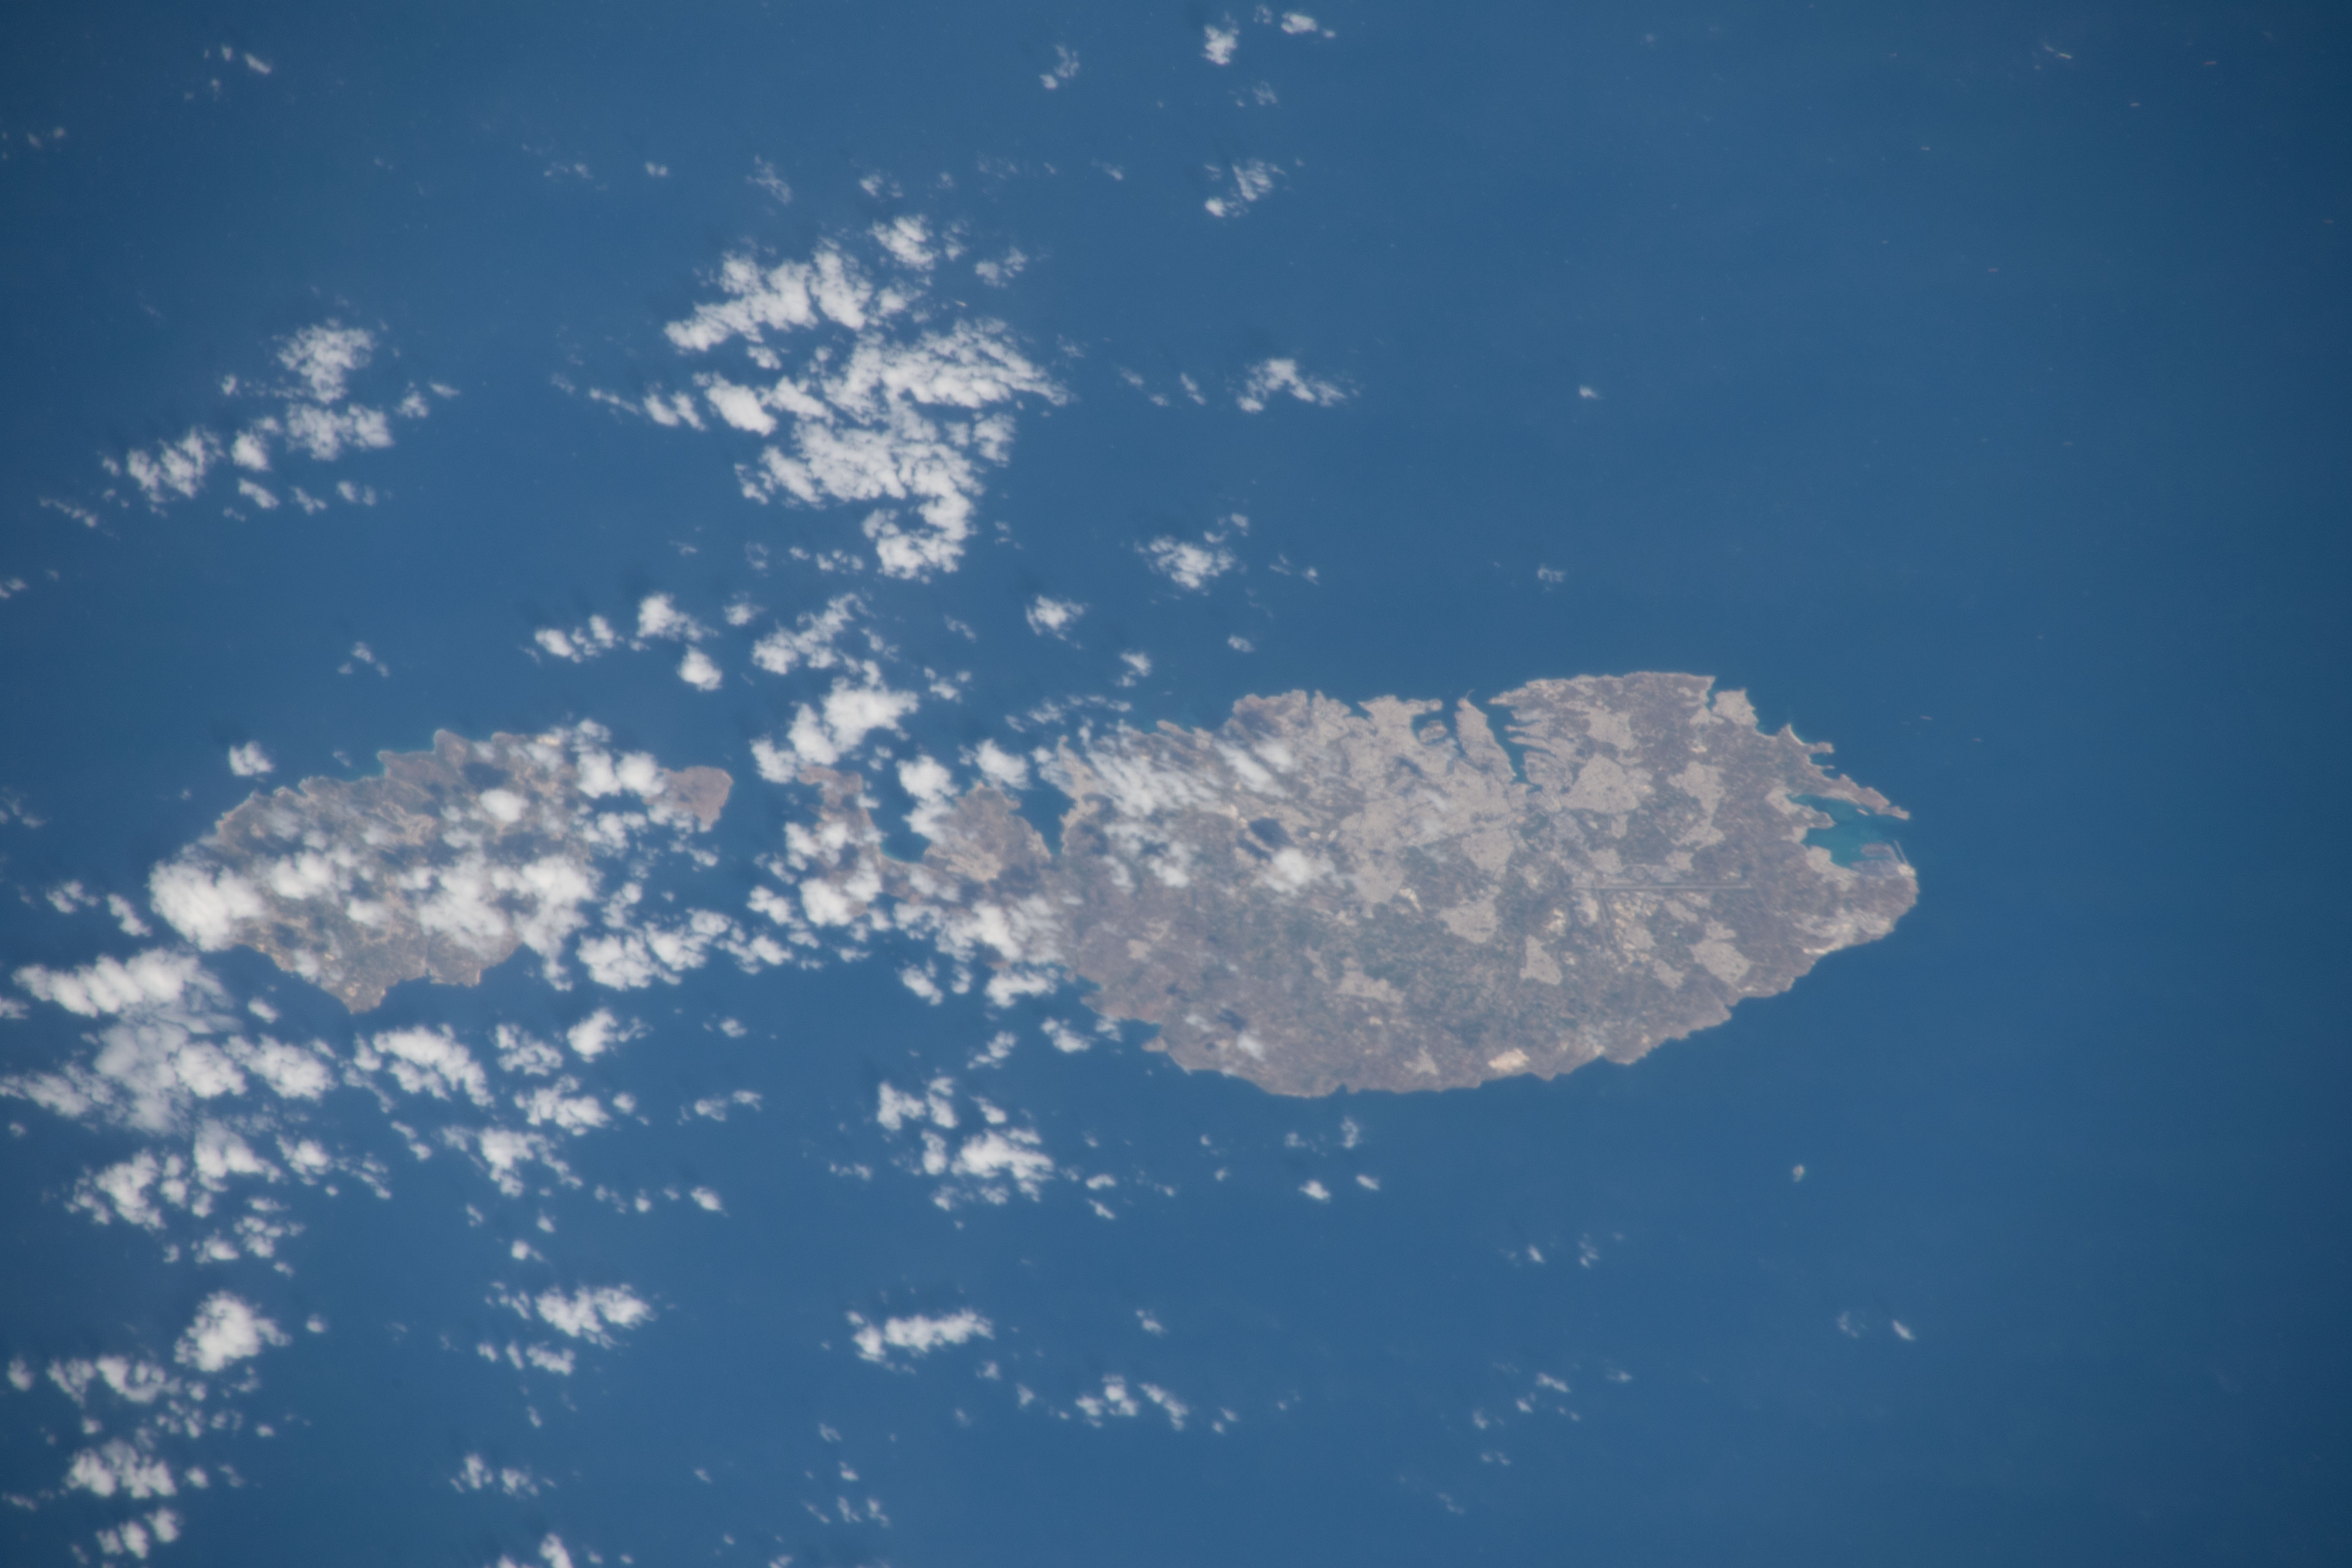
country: MALTA
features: GHAJNSIELEM,MEDITERRANEAN SEA,VALETTA,ZEBBUG,MELLIEHA,MALTA,ST. JULIAN'S,ST PAUL'S BAY,VICTORIA
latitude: 36.0
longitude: 14.4
